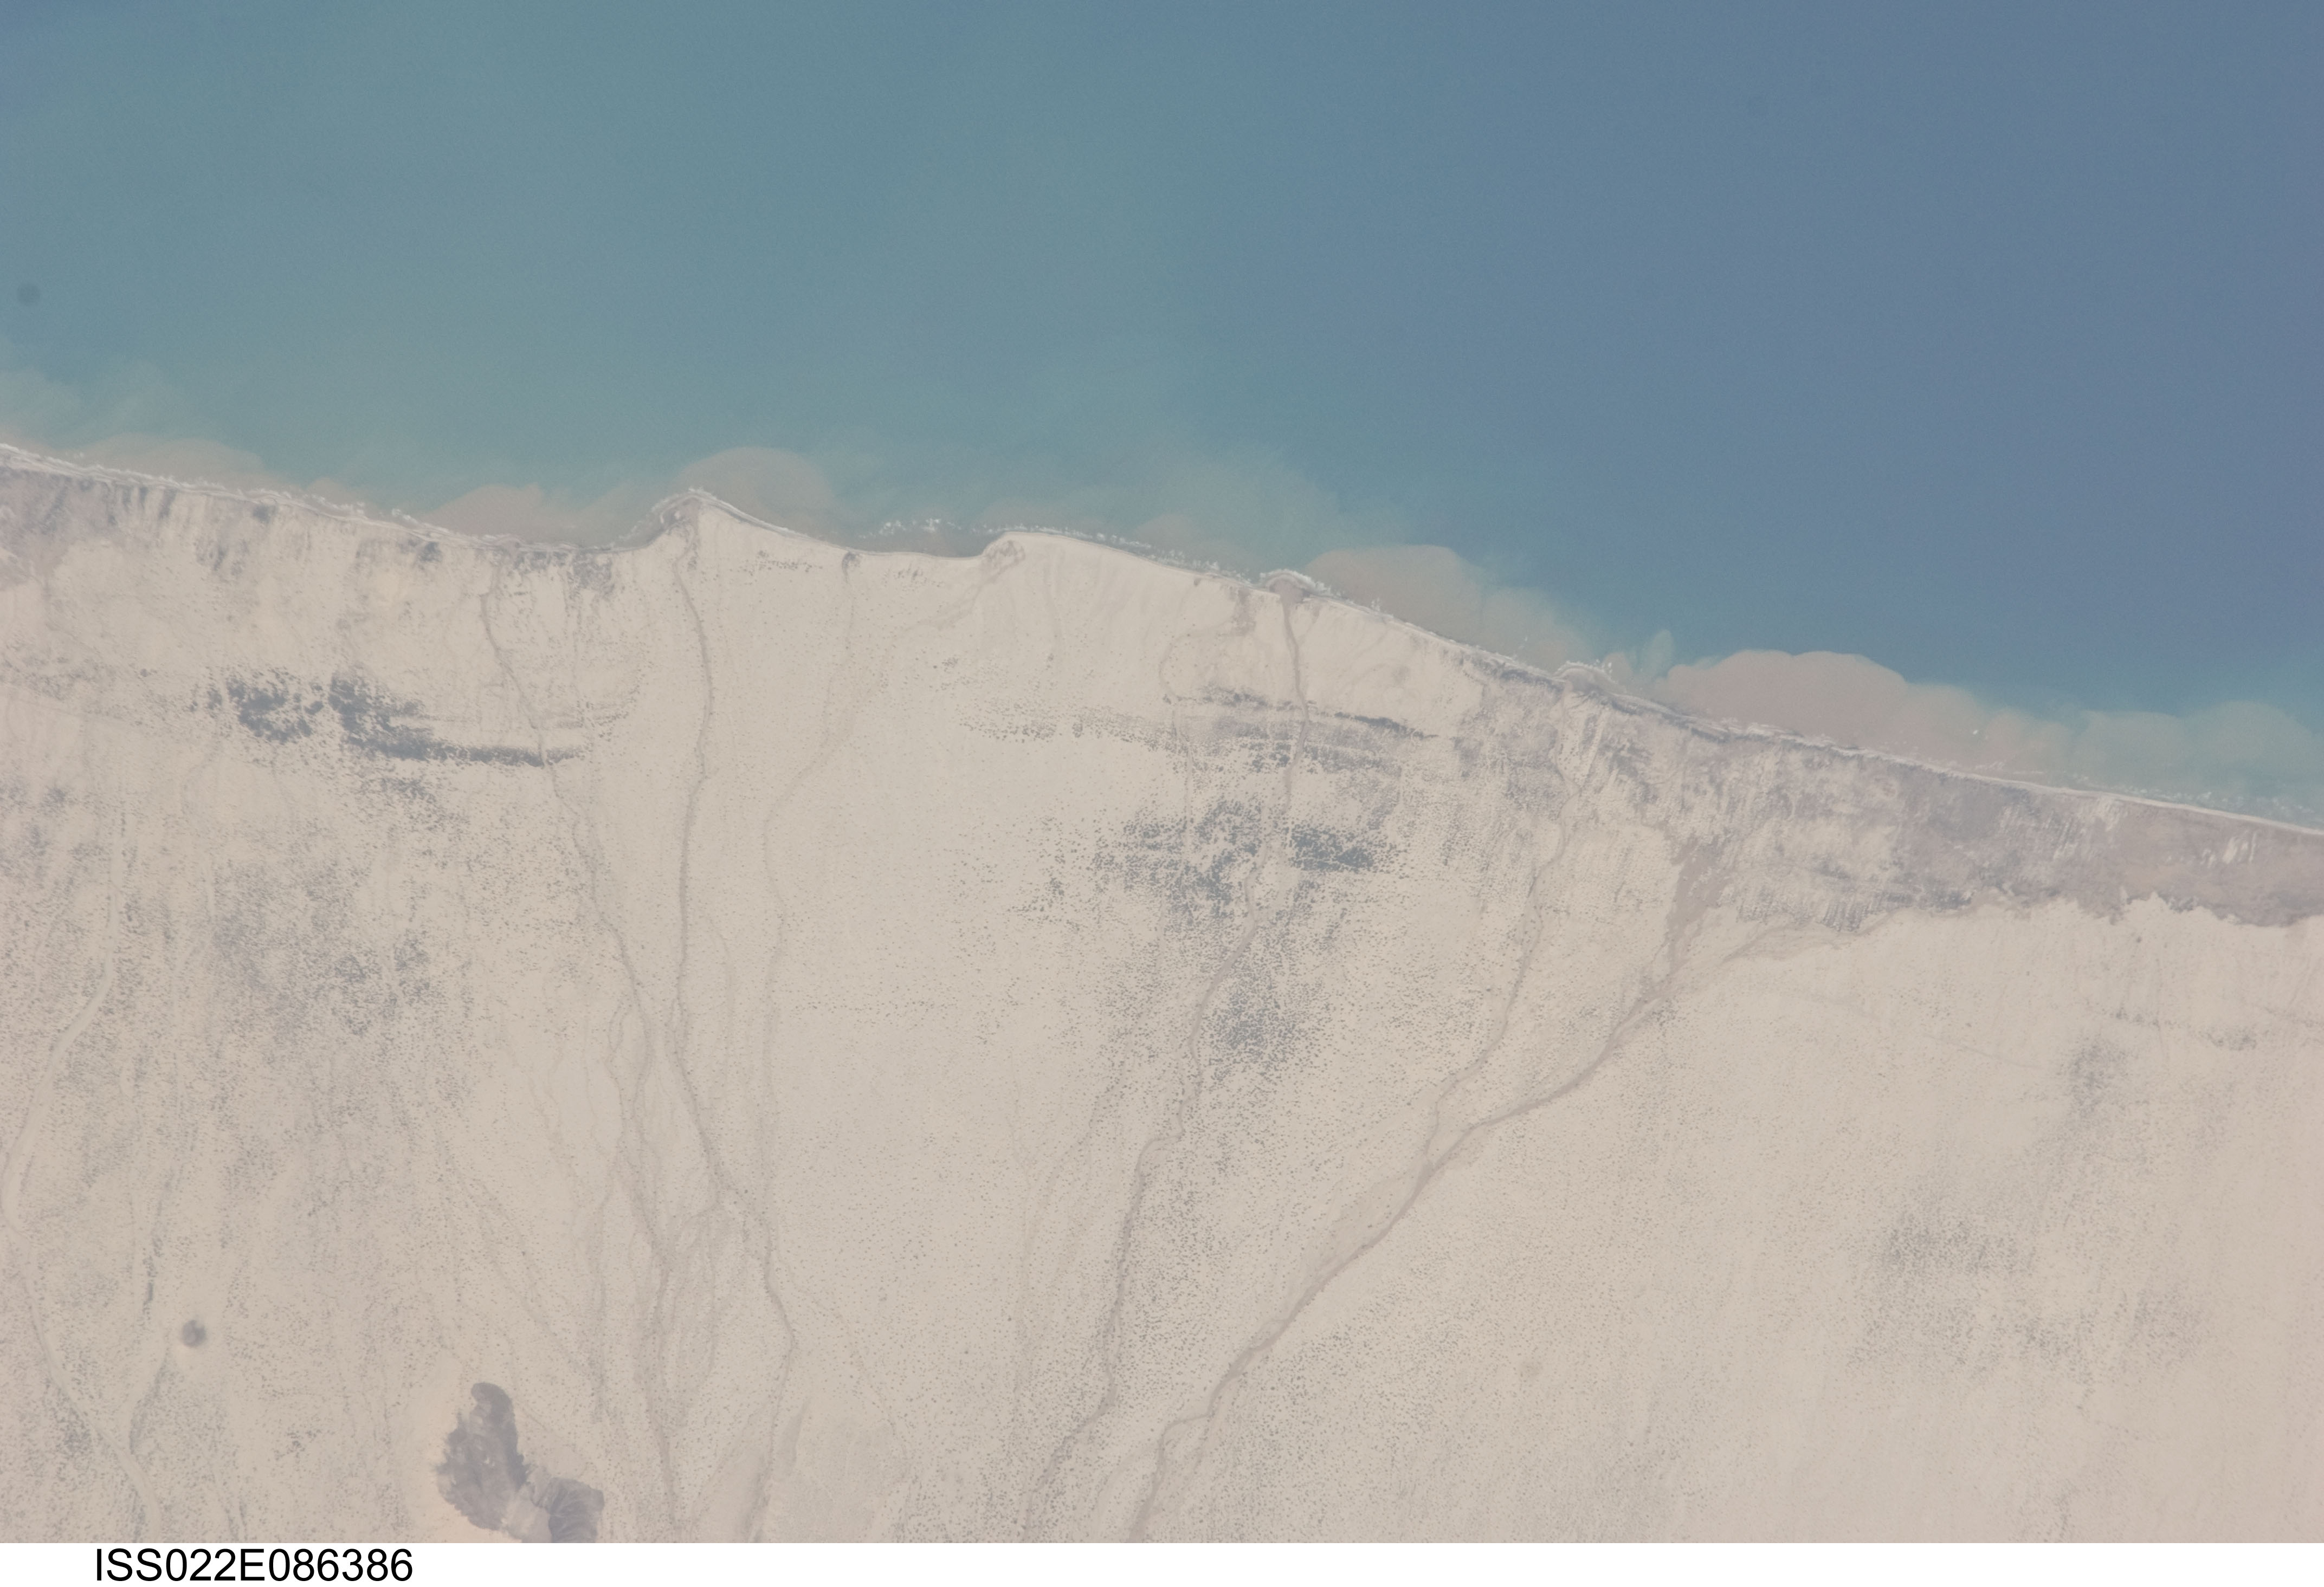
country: SOMALIA
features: COAST W. OF BERBERA, DESERT, SEDIMENT
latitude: 10.4
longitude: 44.8
